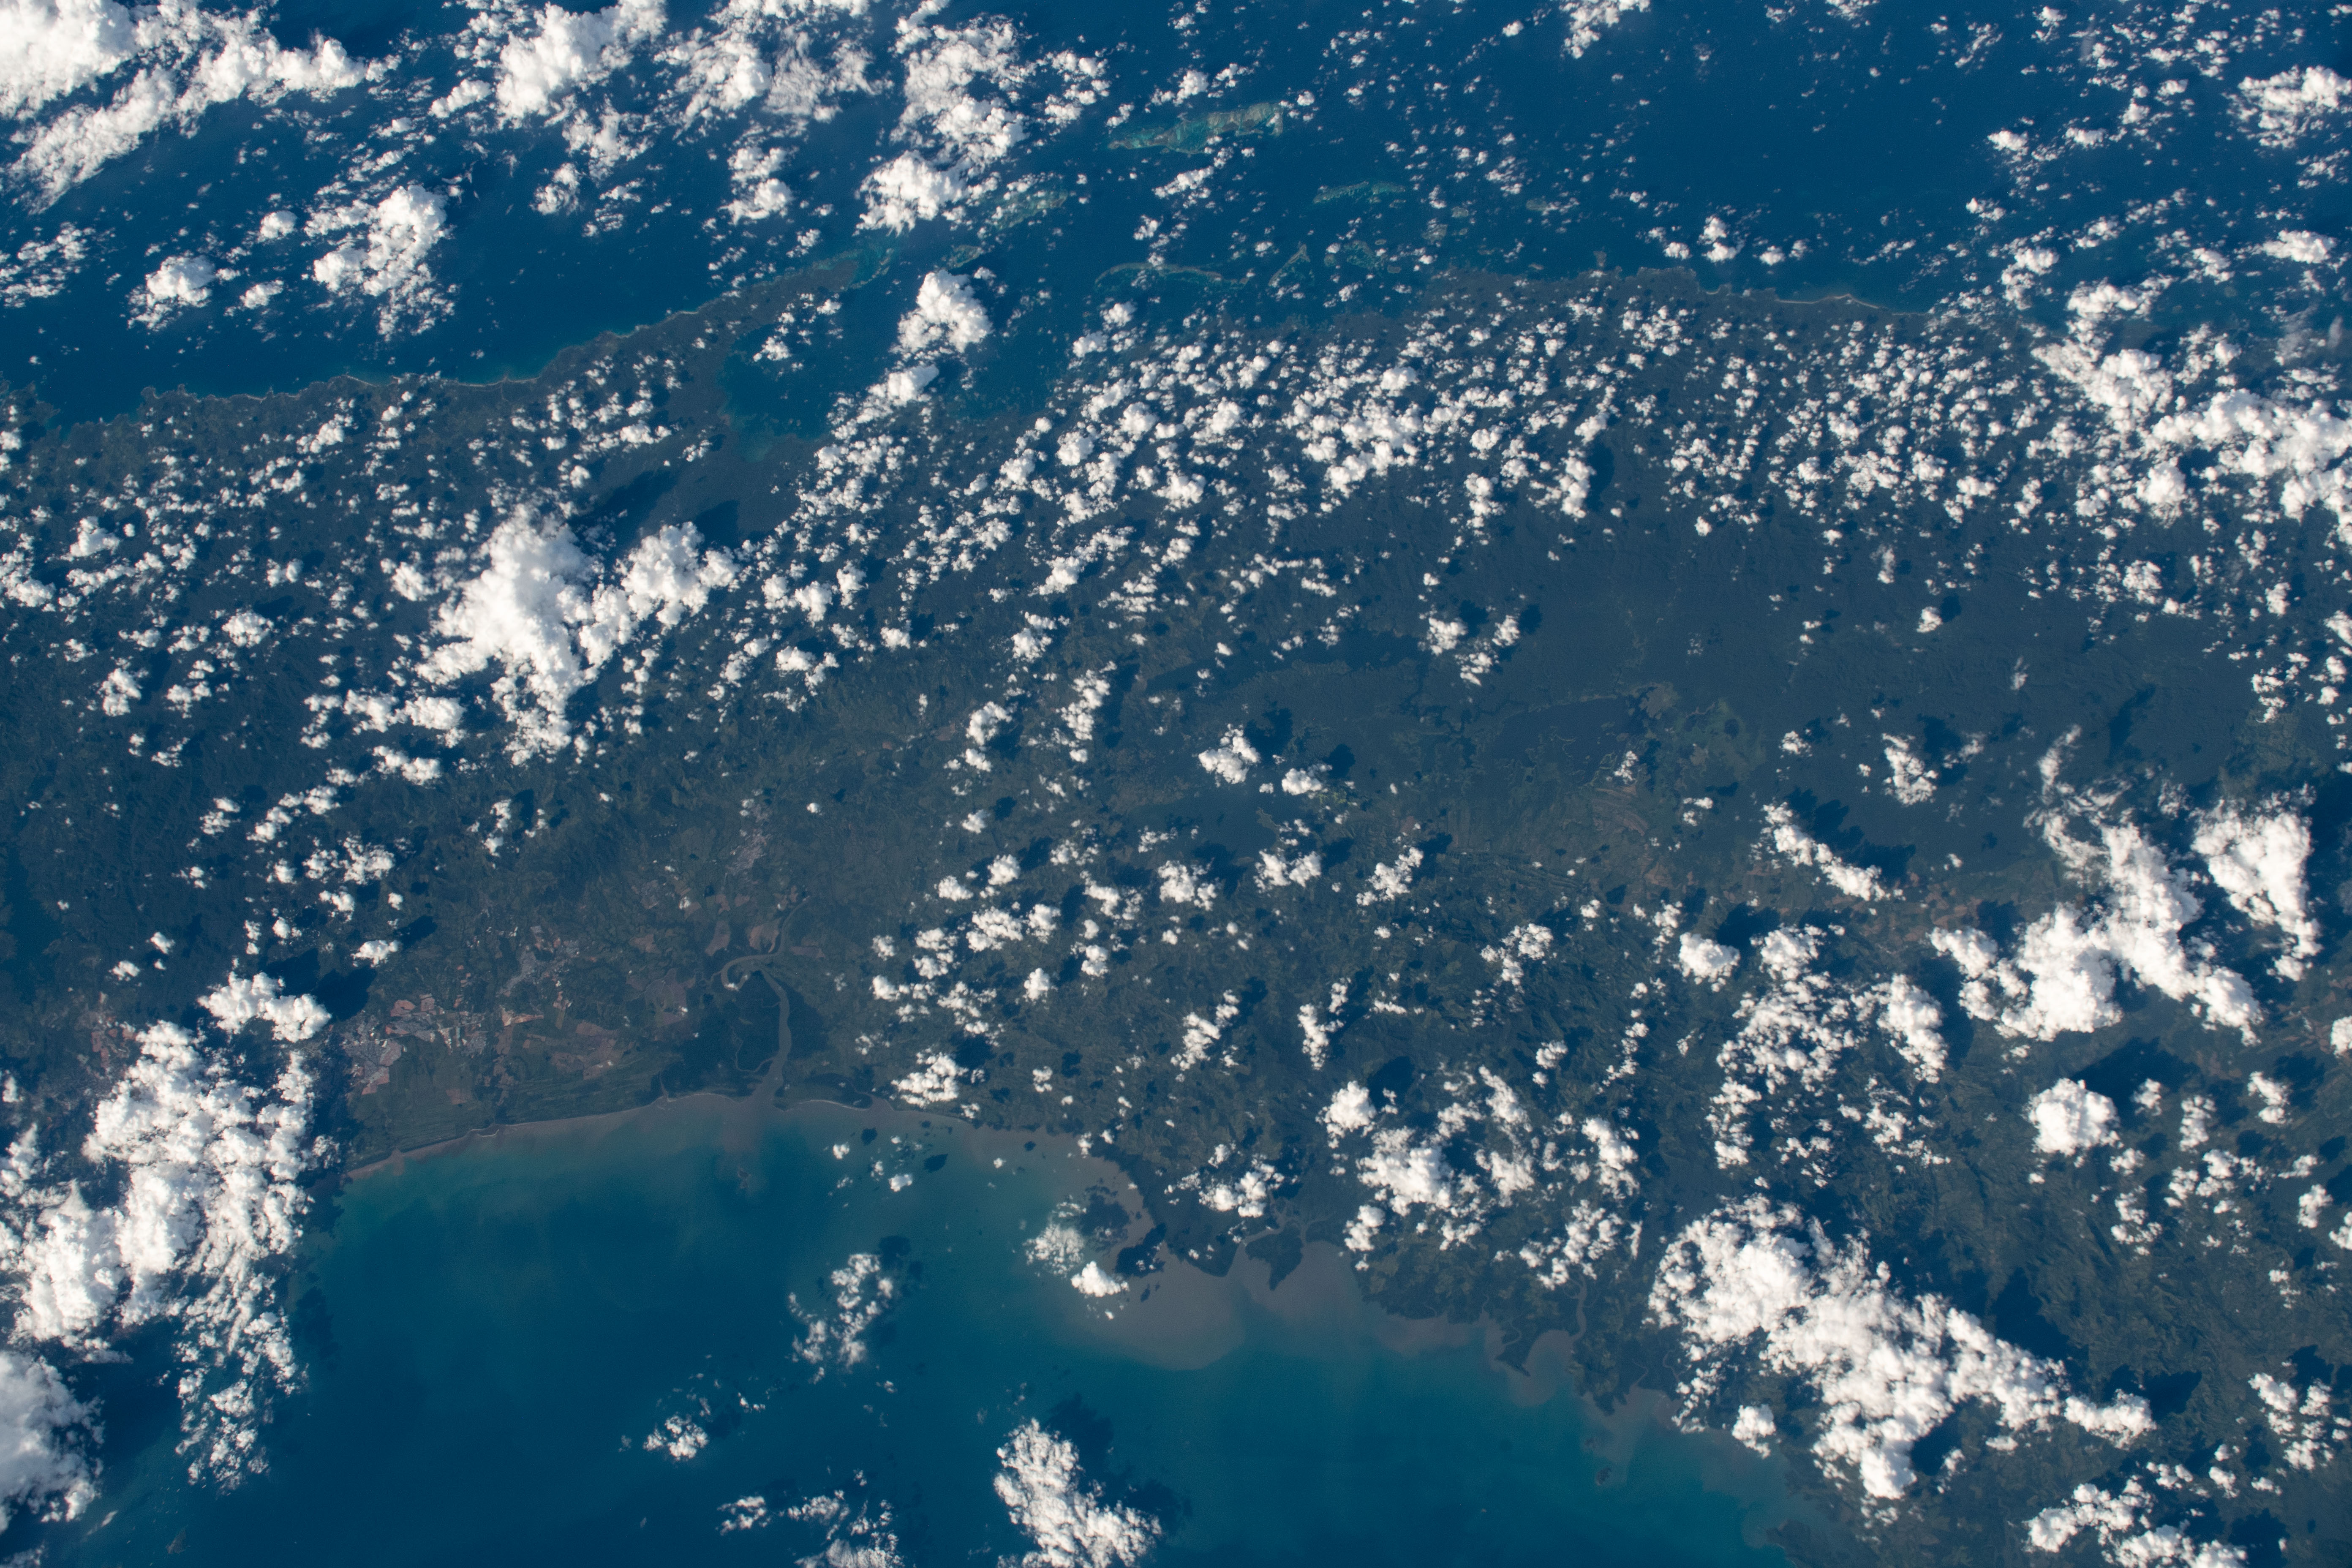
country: PANAMA
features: PANAMA
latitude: 9.2
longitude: -78.7
